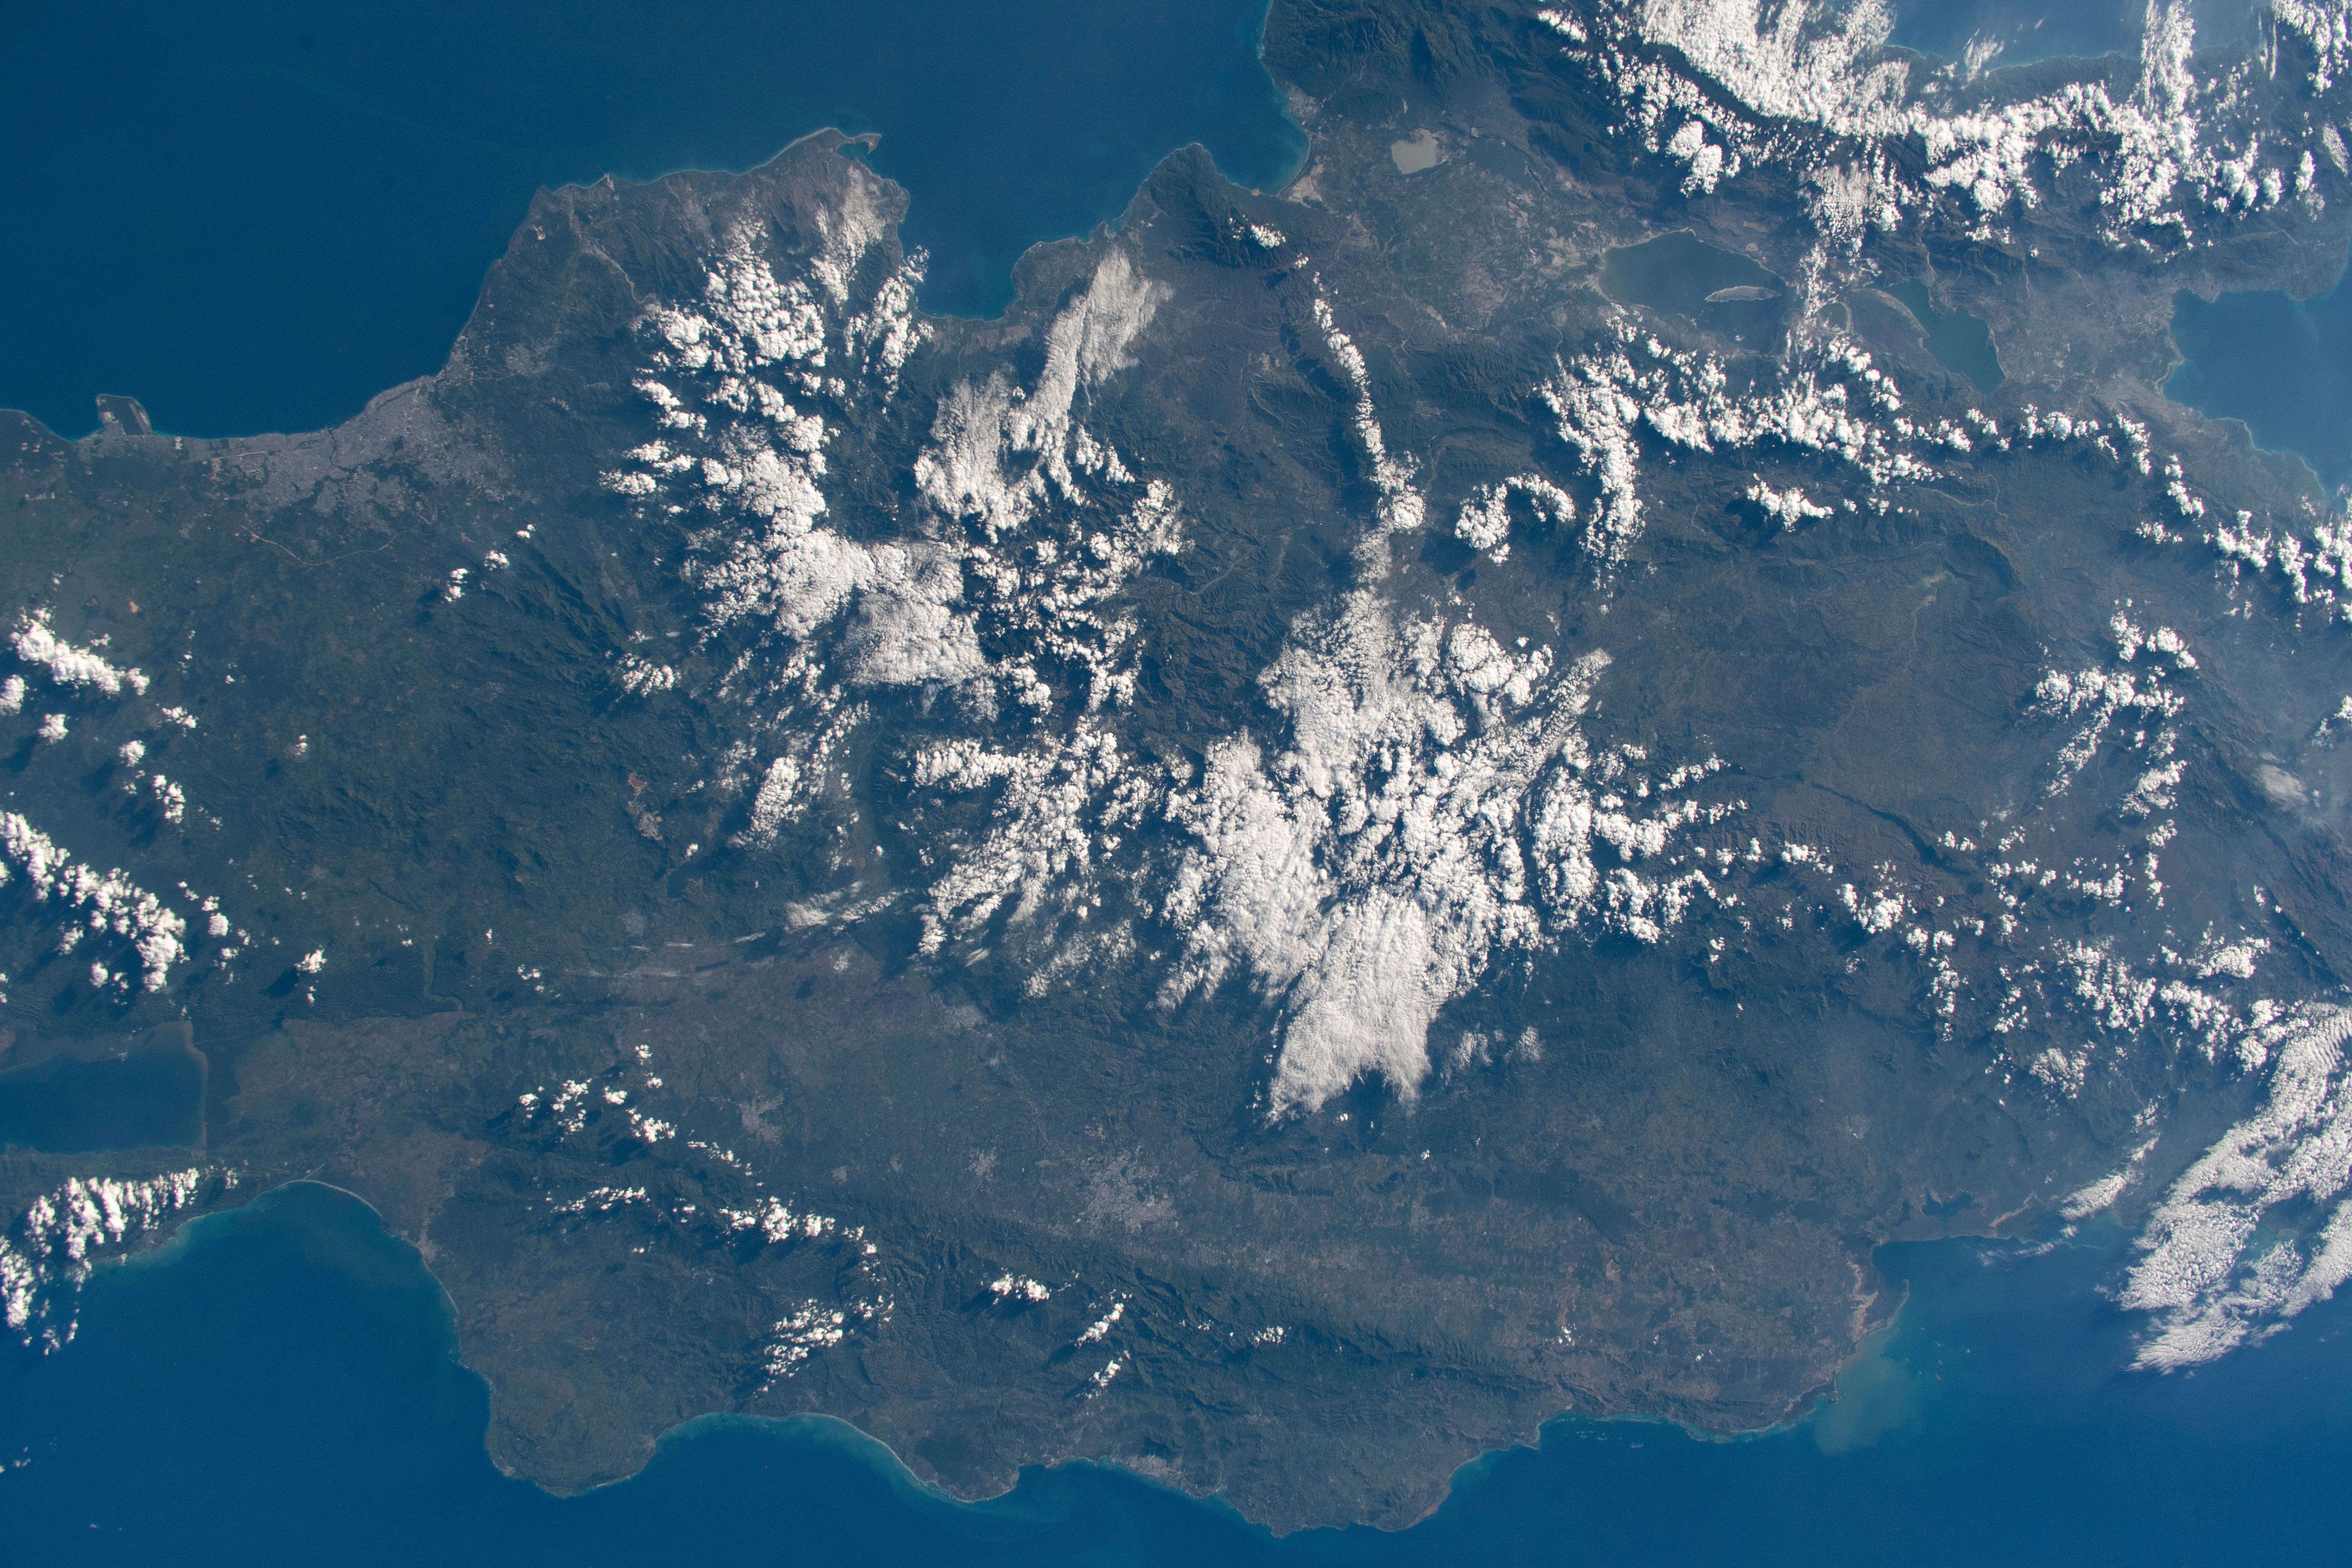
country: DOMINICAN REPUBLIC
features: DOMINICAN REPUBLIC
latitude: 19.0
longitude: -70.5
